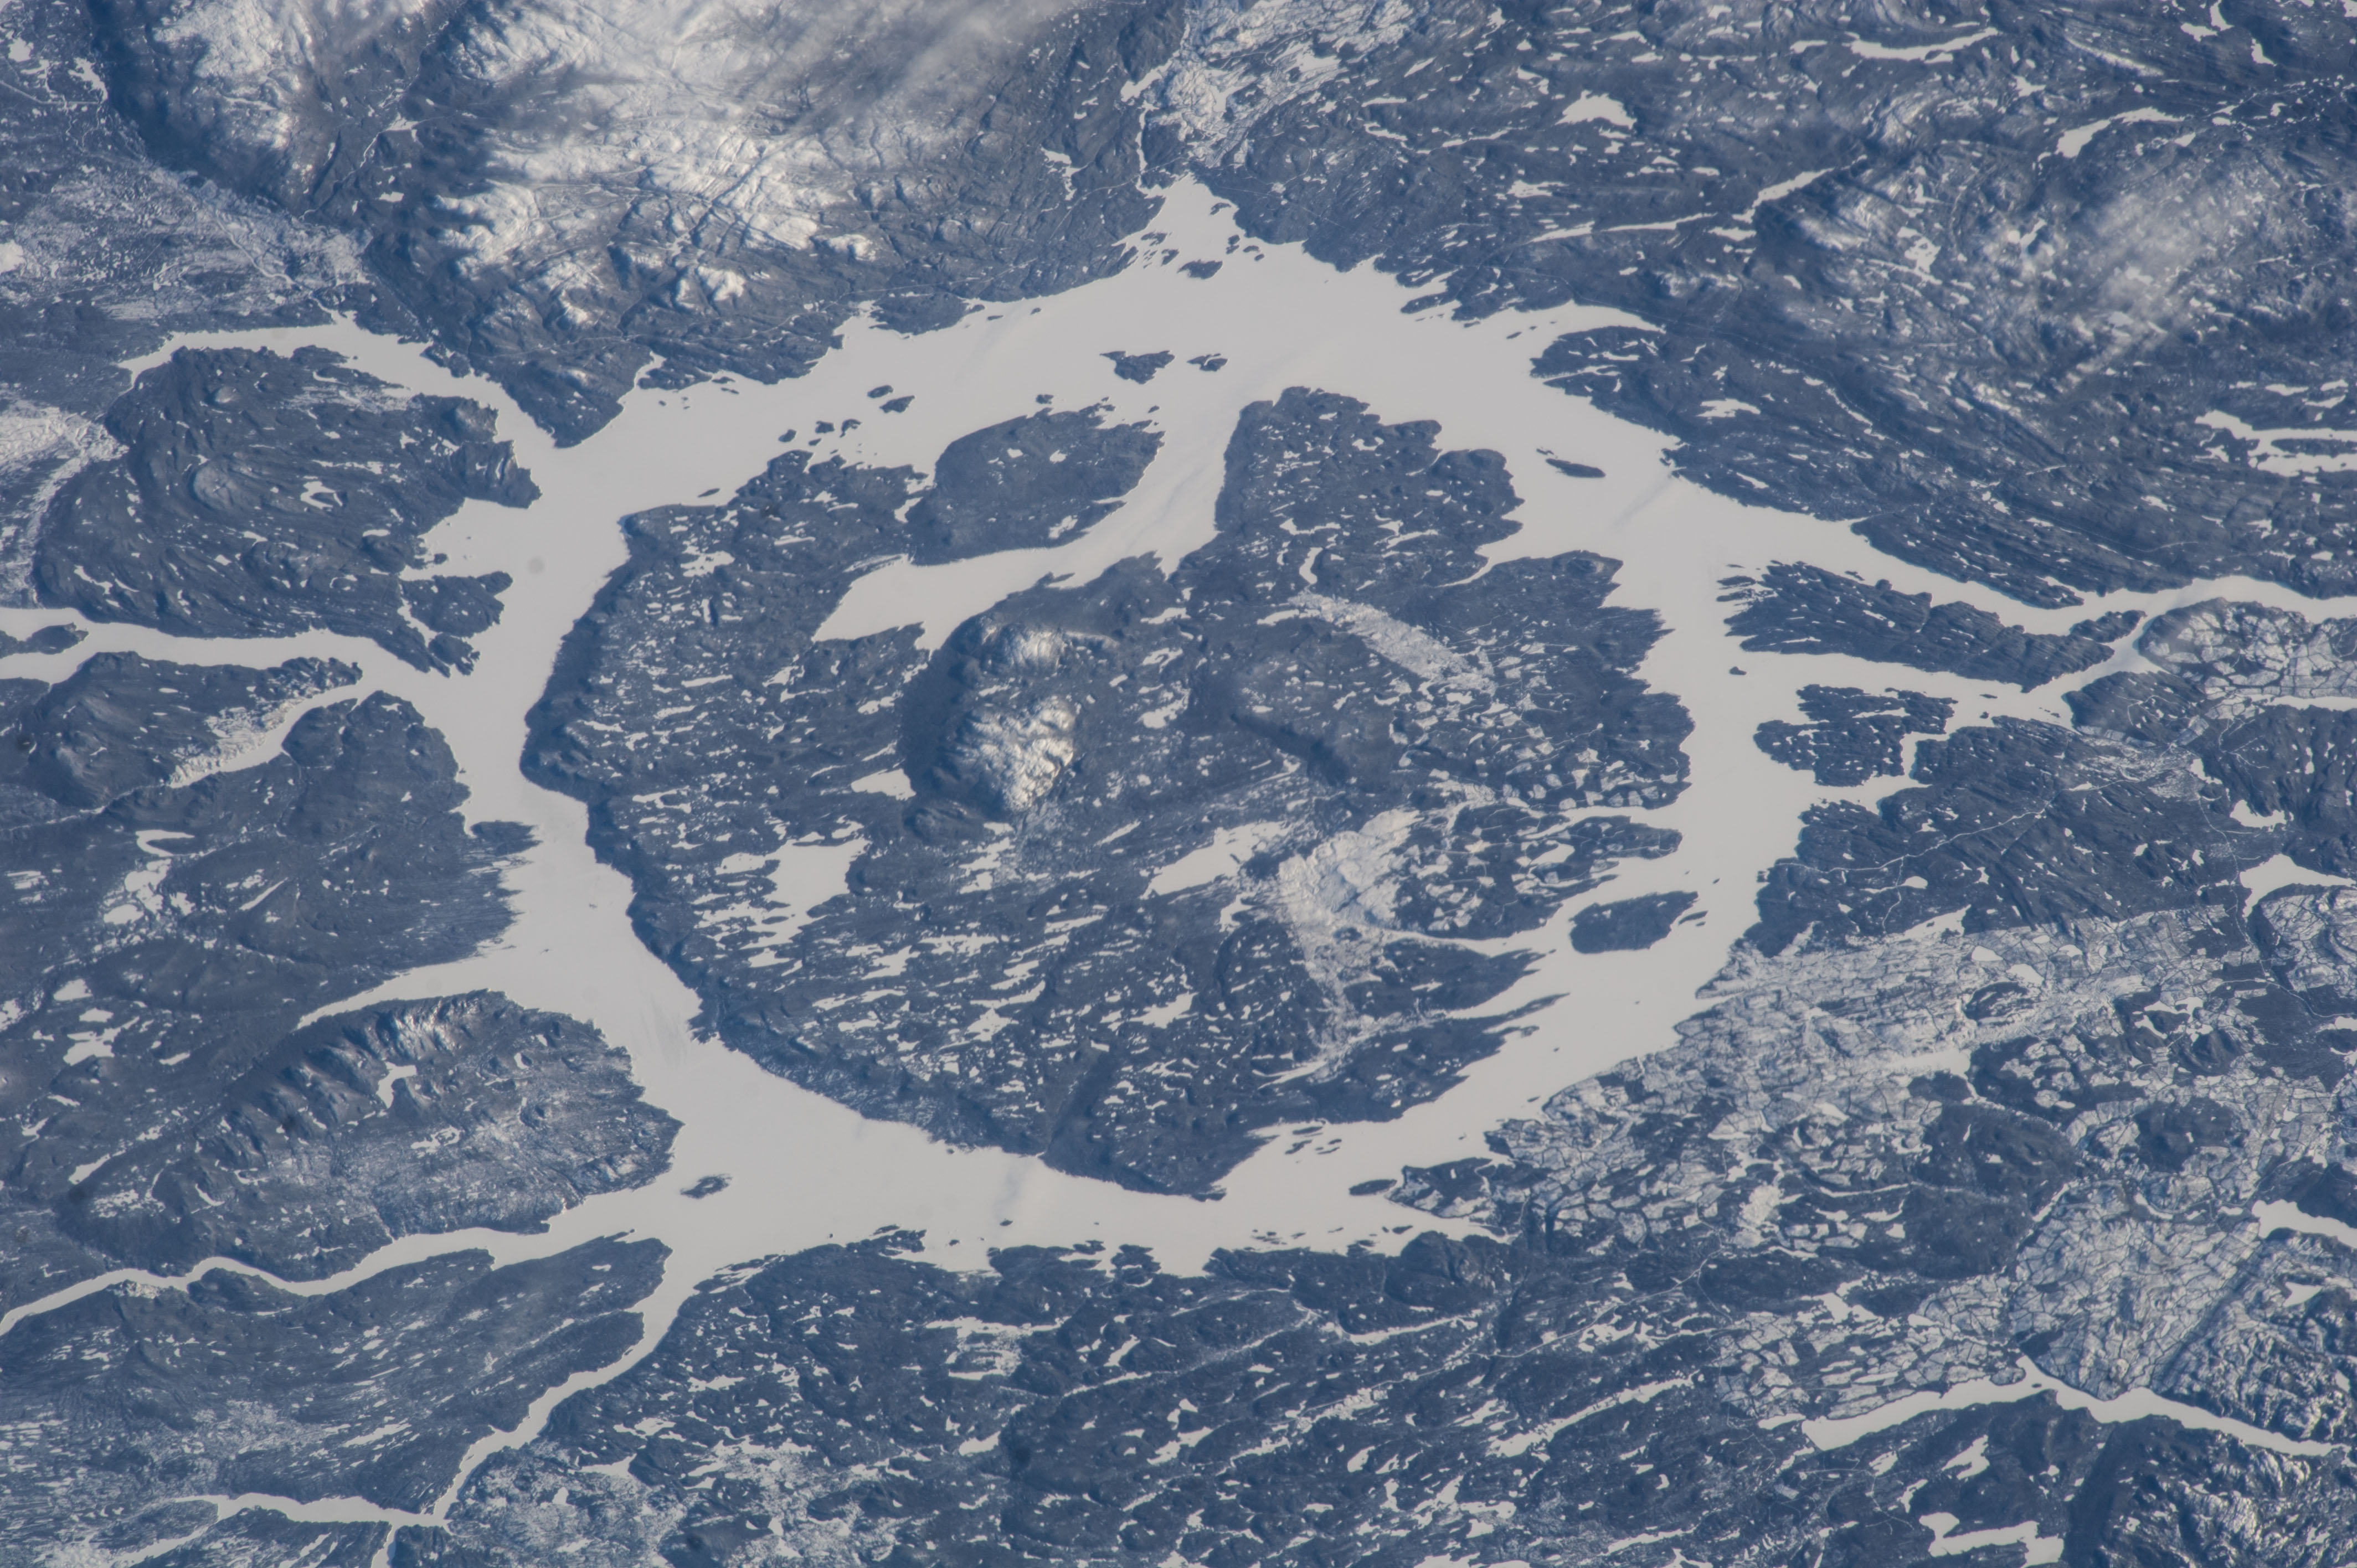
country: CANADA-Q
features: MANICOUAGAN IMPACT CRATER, ICE, SNOW
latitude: 51.4
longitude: -68.8
